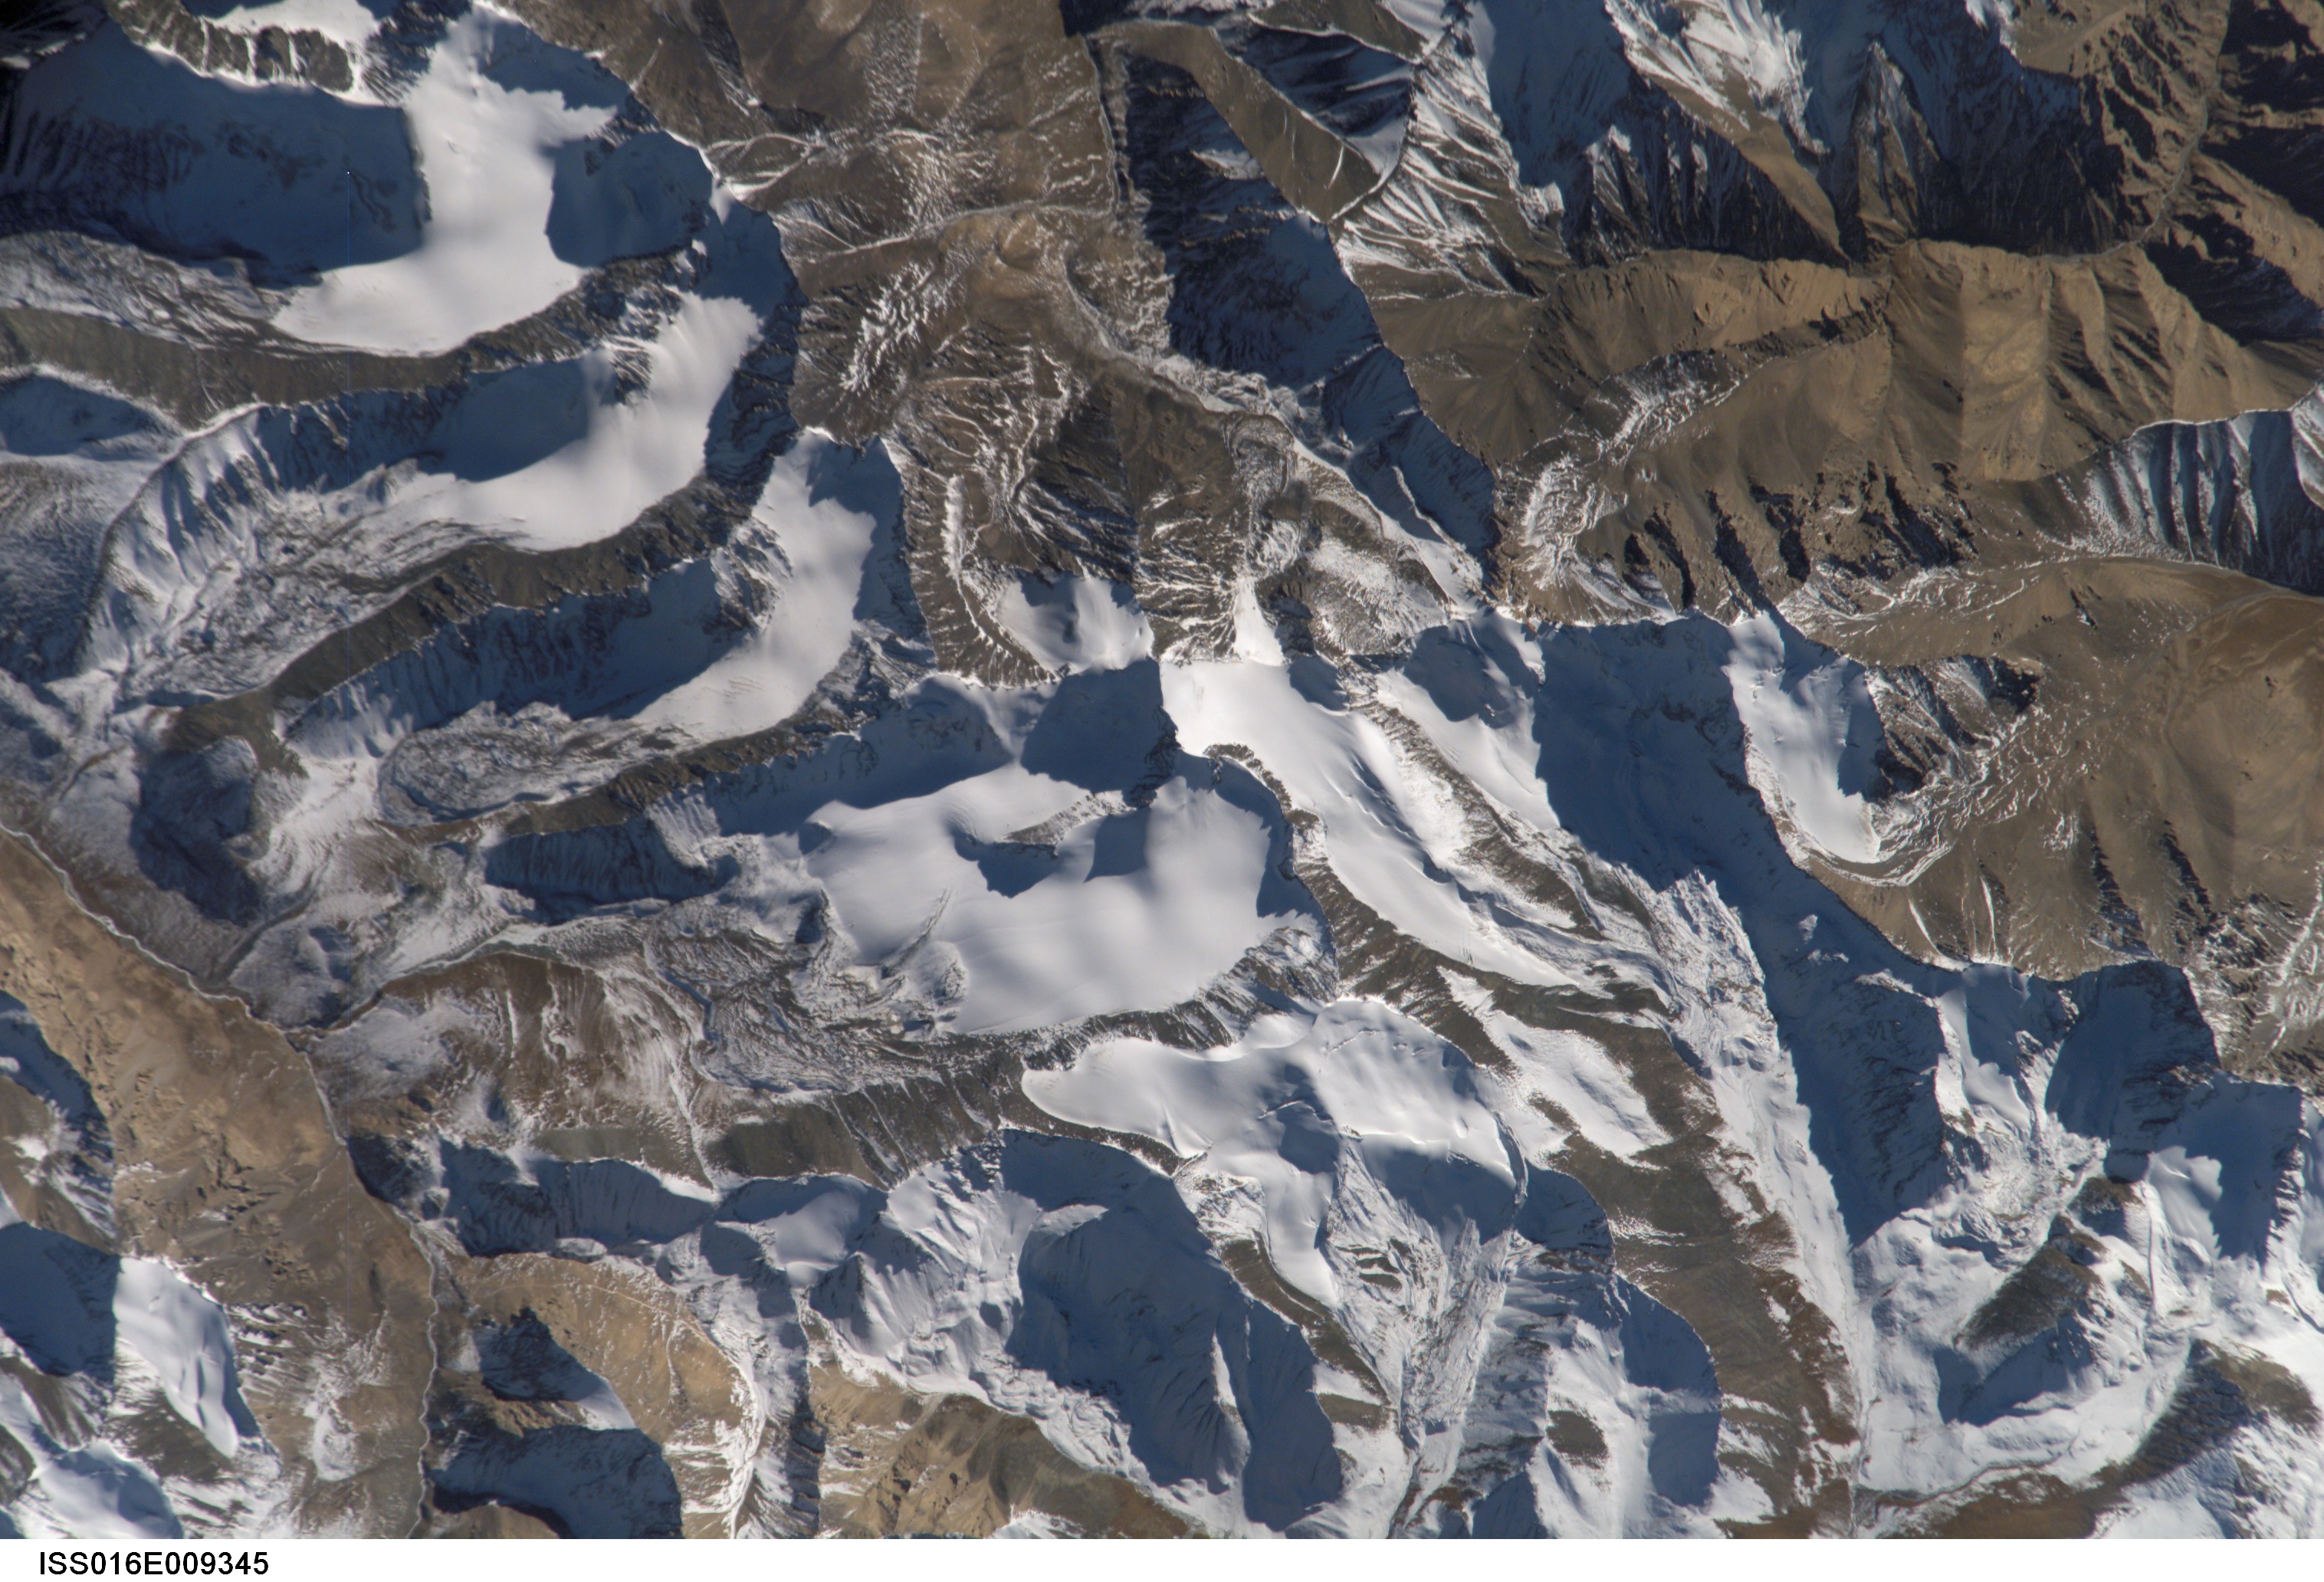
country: CHINA
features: TIEN SHAN MT.
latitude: 42.5
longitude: 85.2
